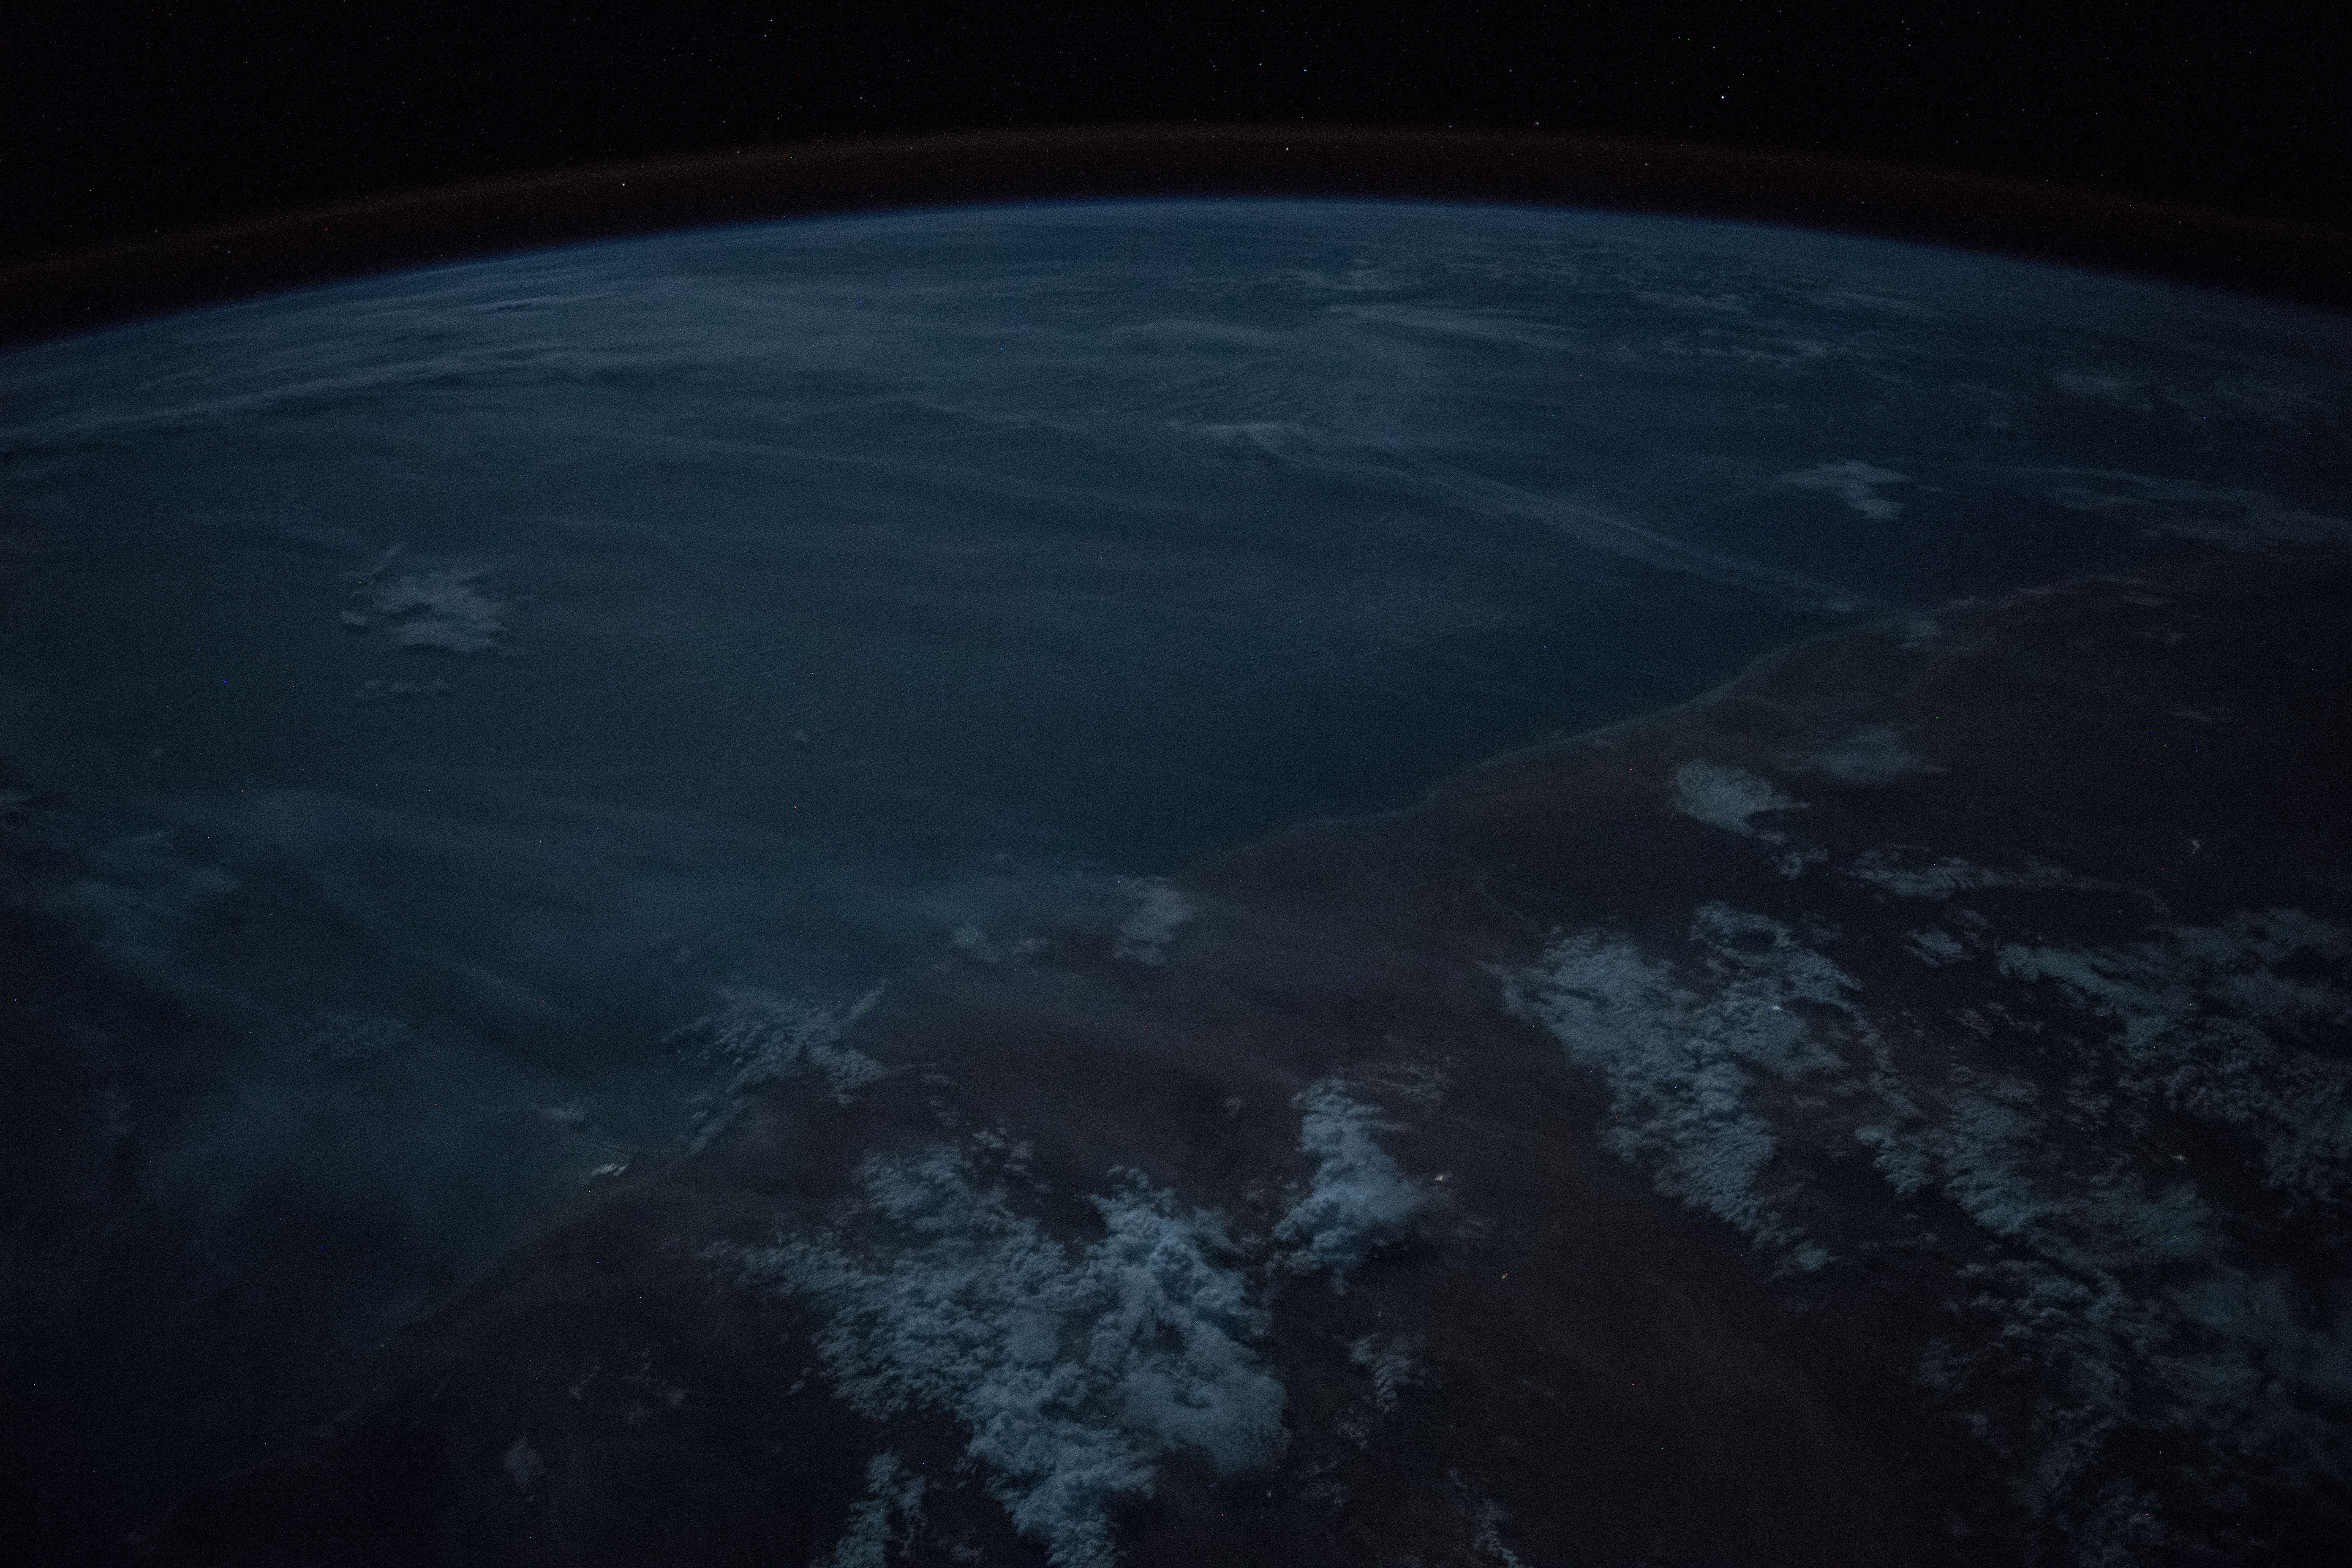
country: SOMALIA
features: EYL CITY, EYL PARK, BANDAR BEYLA TOWN, HAFUN TOWN, NIGHT, EARTH LIMB
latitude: 7.4
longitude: 50.1
